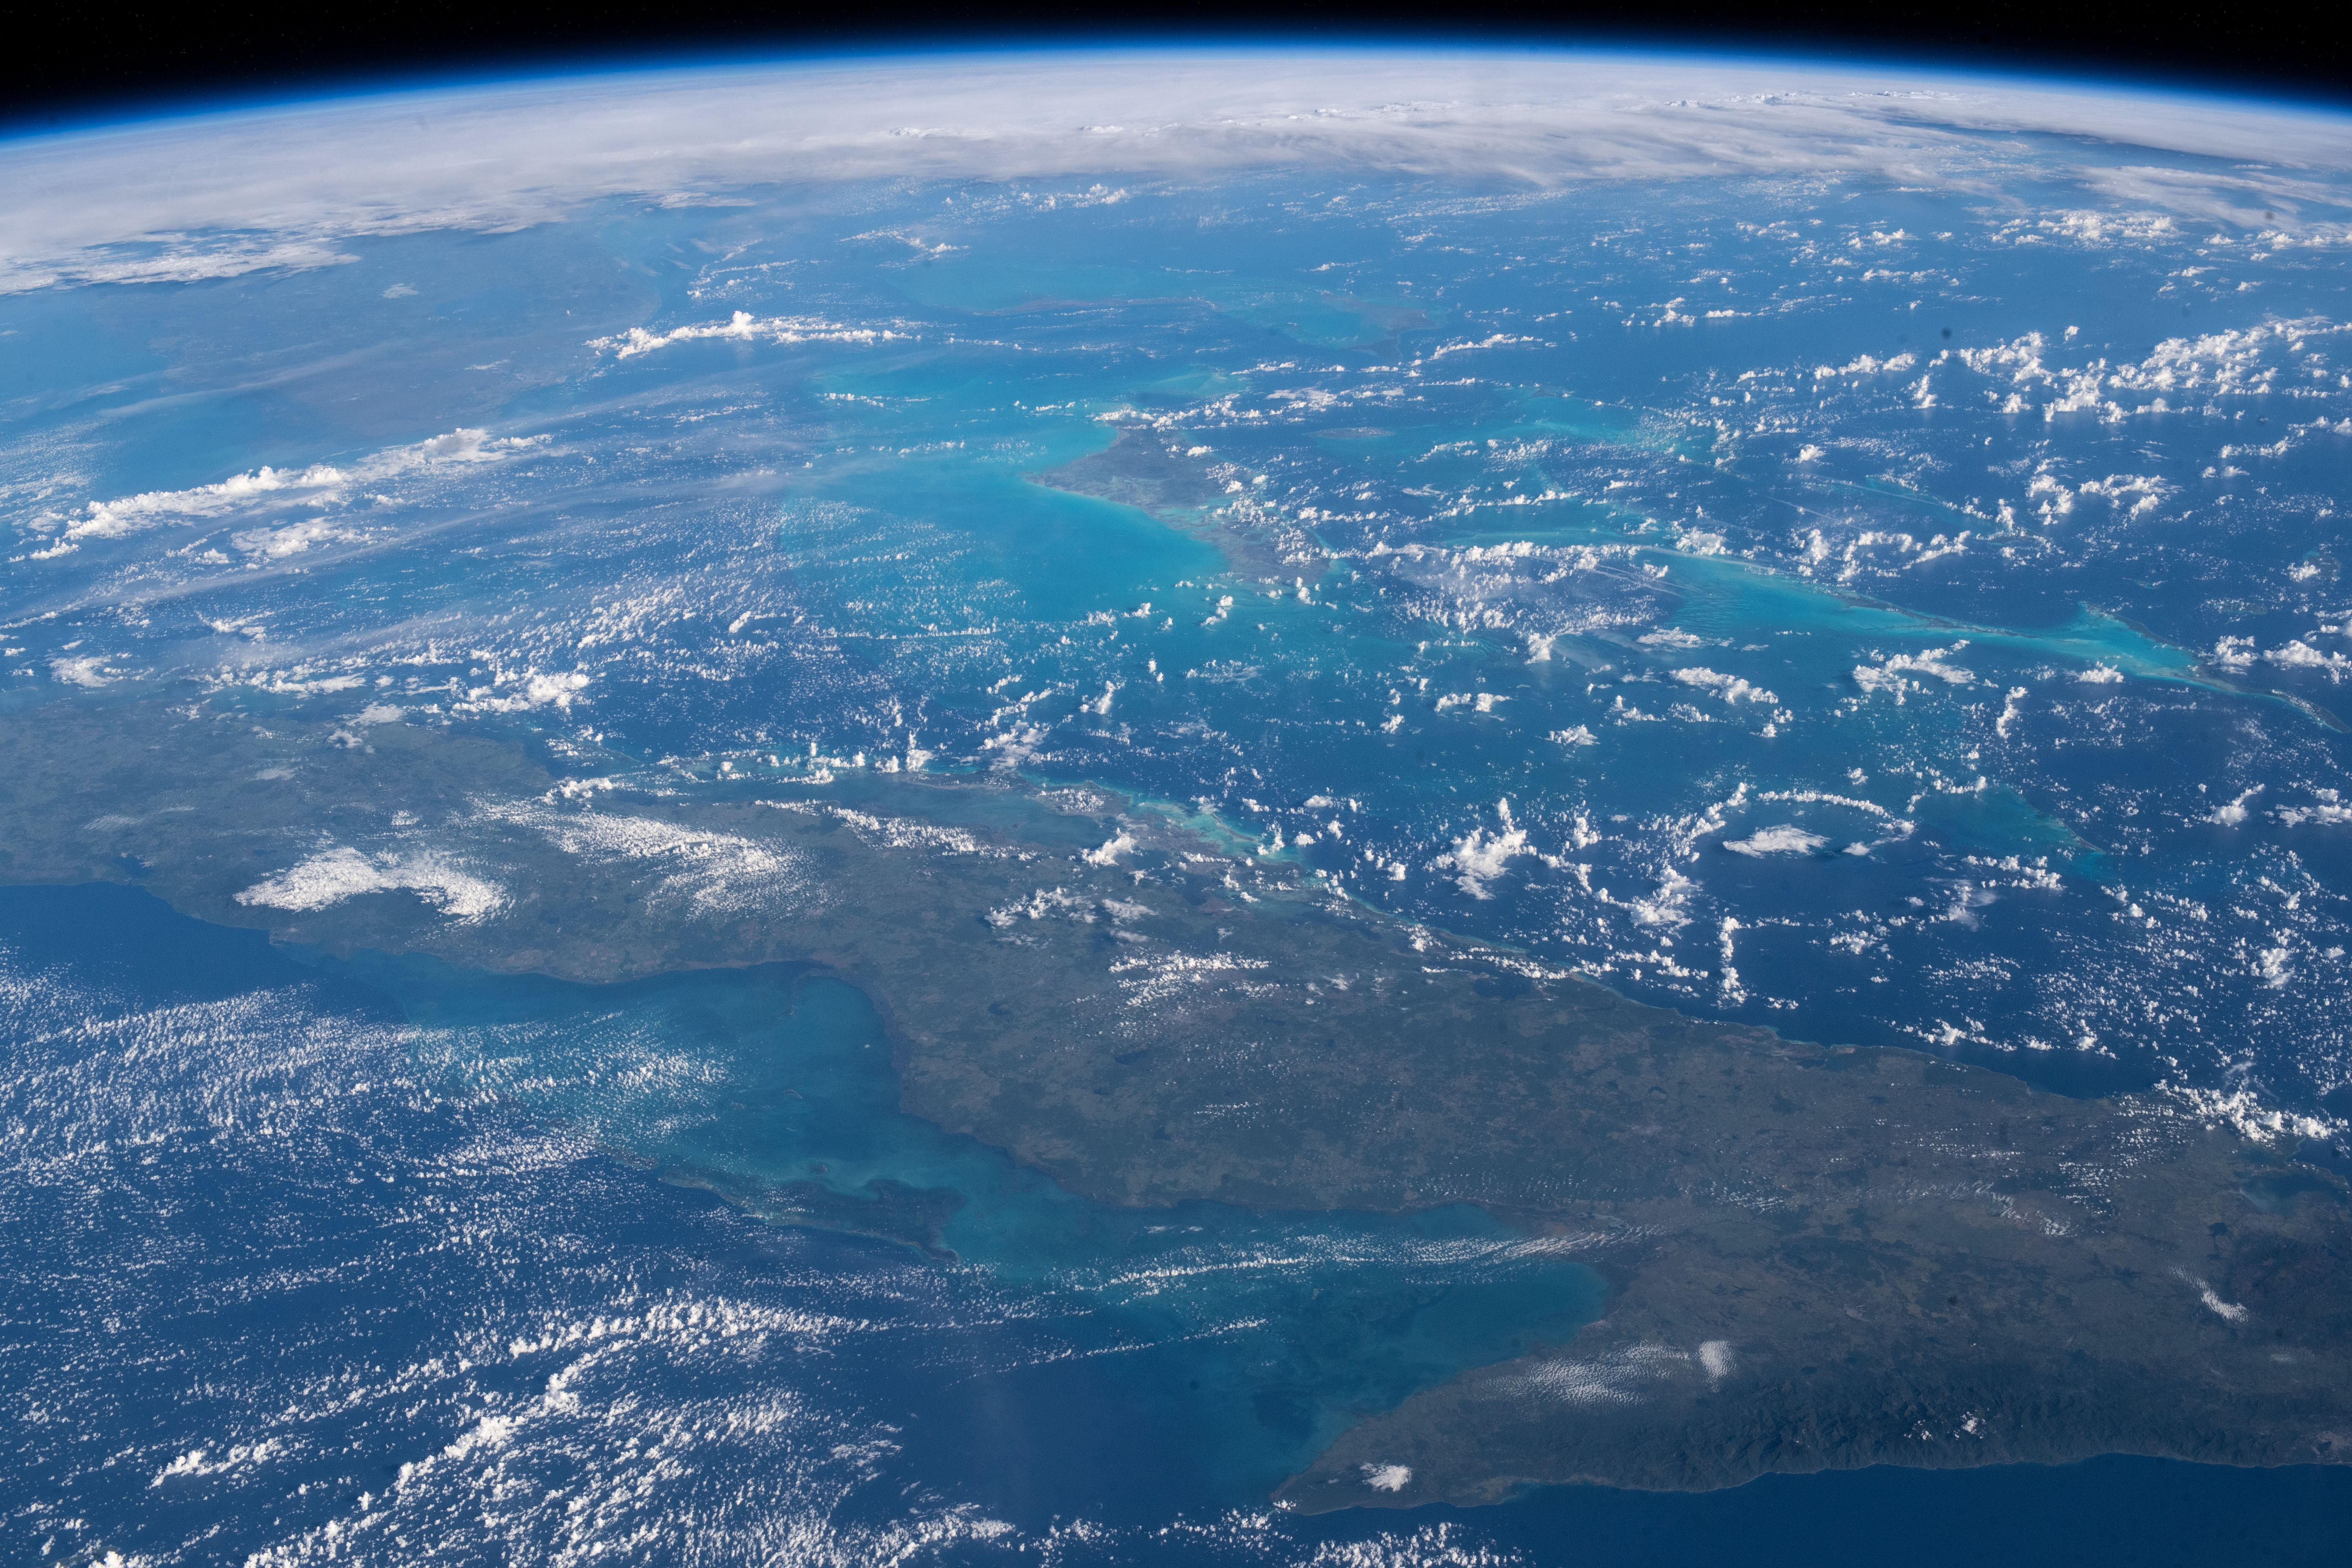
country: CUBA
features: CUBA
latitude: 22.5
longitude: -77.5
